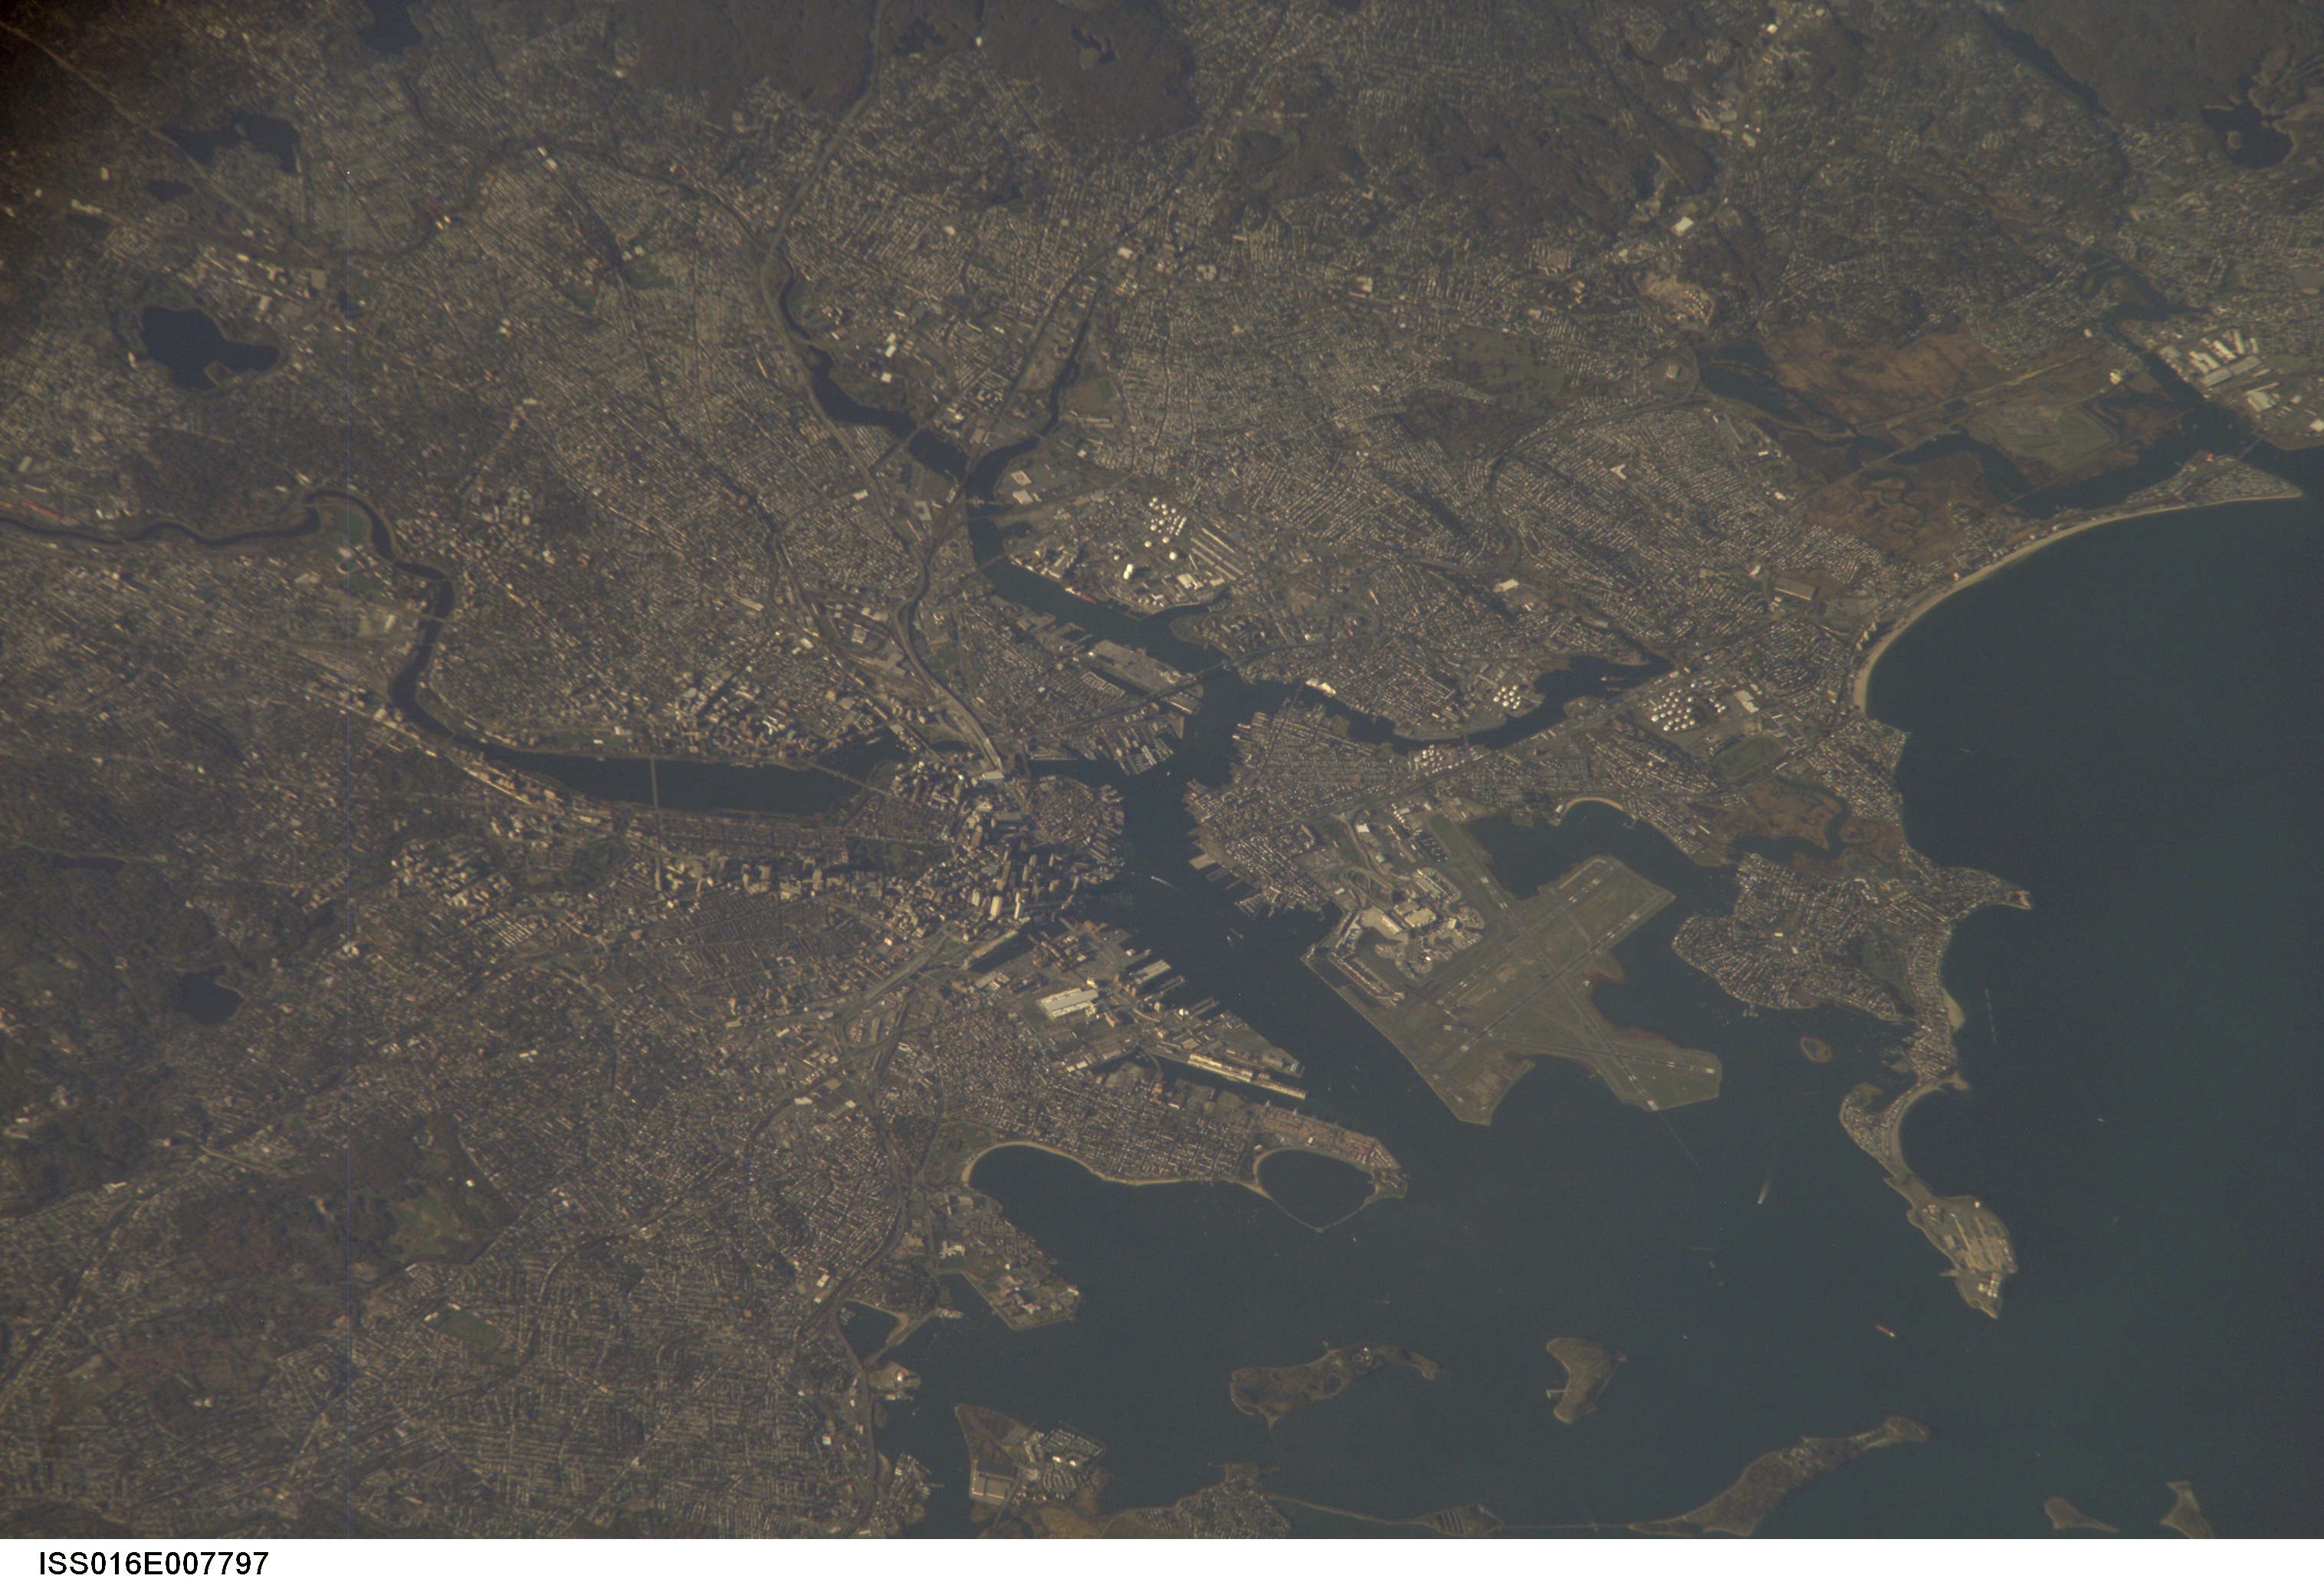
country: USA-MASSACHUSETTS
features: BOSTON, LOGAN INT'L AIRPORT
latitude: 42.4
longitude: -71.1
